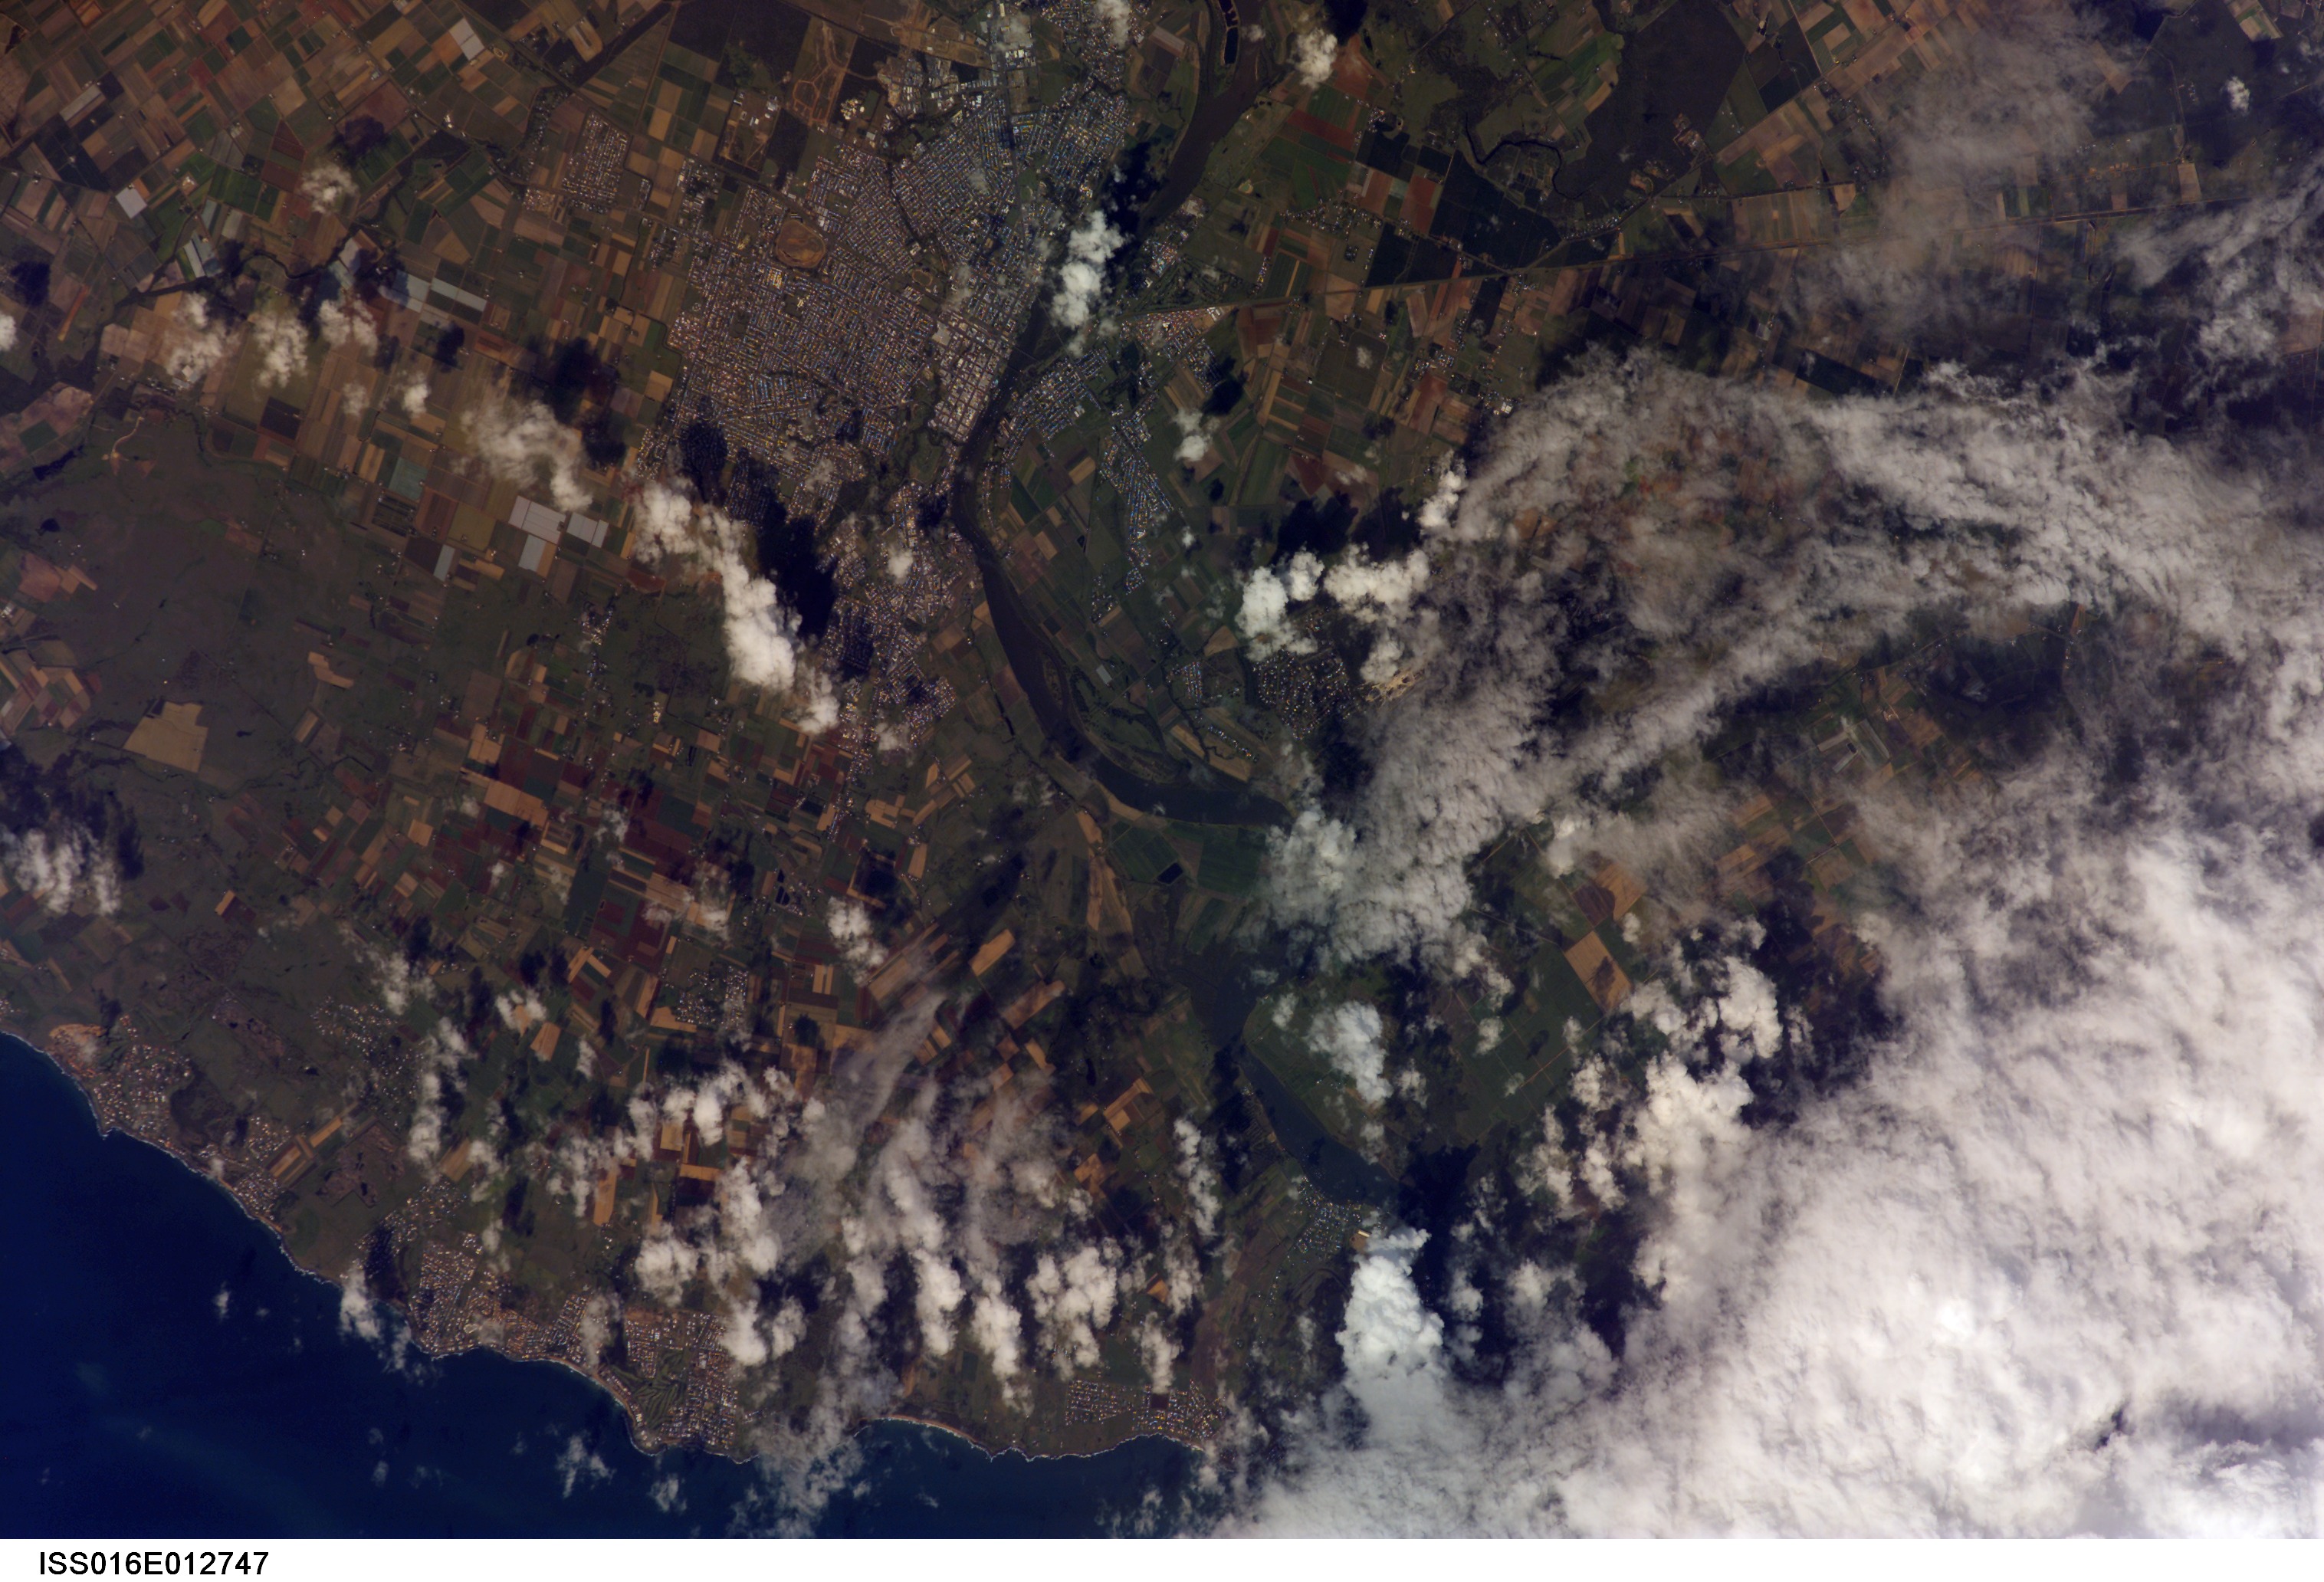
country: AUSTRALIA-Q
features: BUNDABERG, BURNETT R., AGR.
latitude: -24.8
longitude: 152.4
